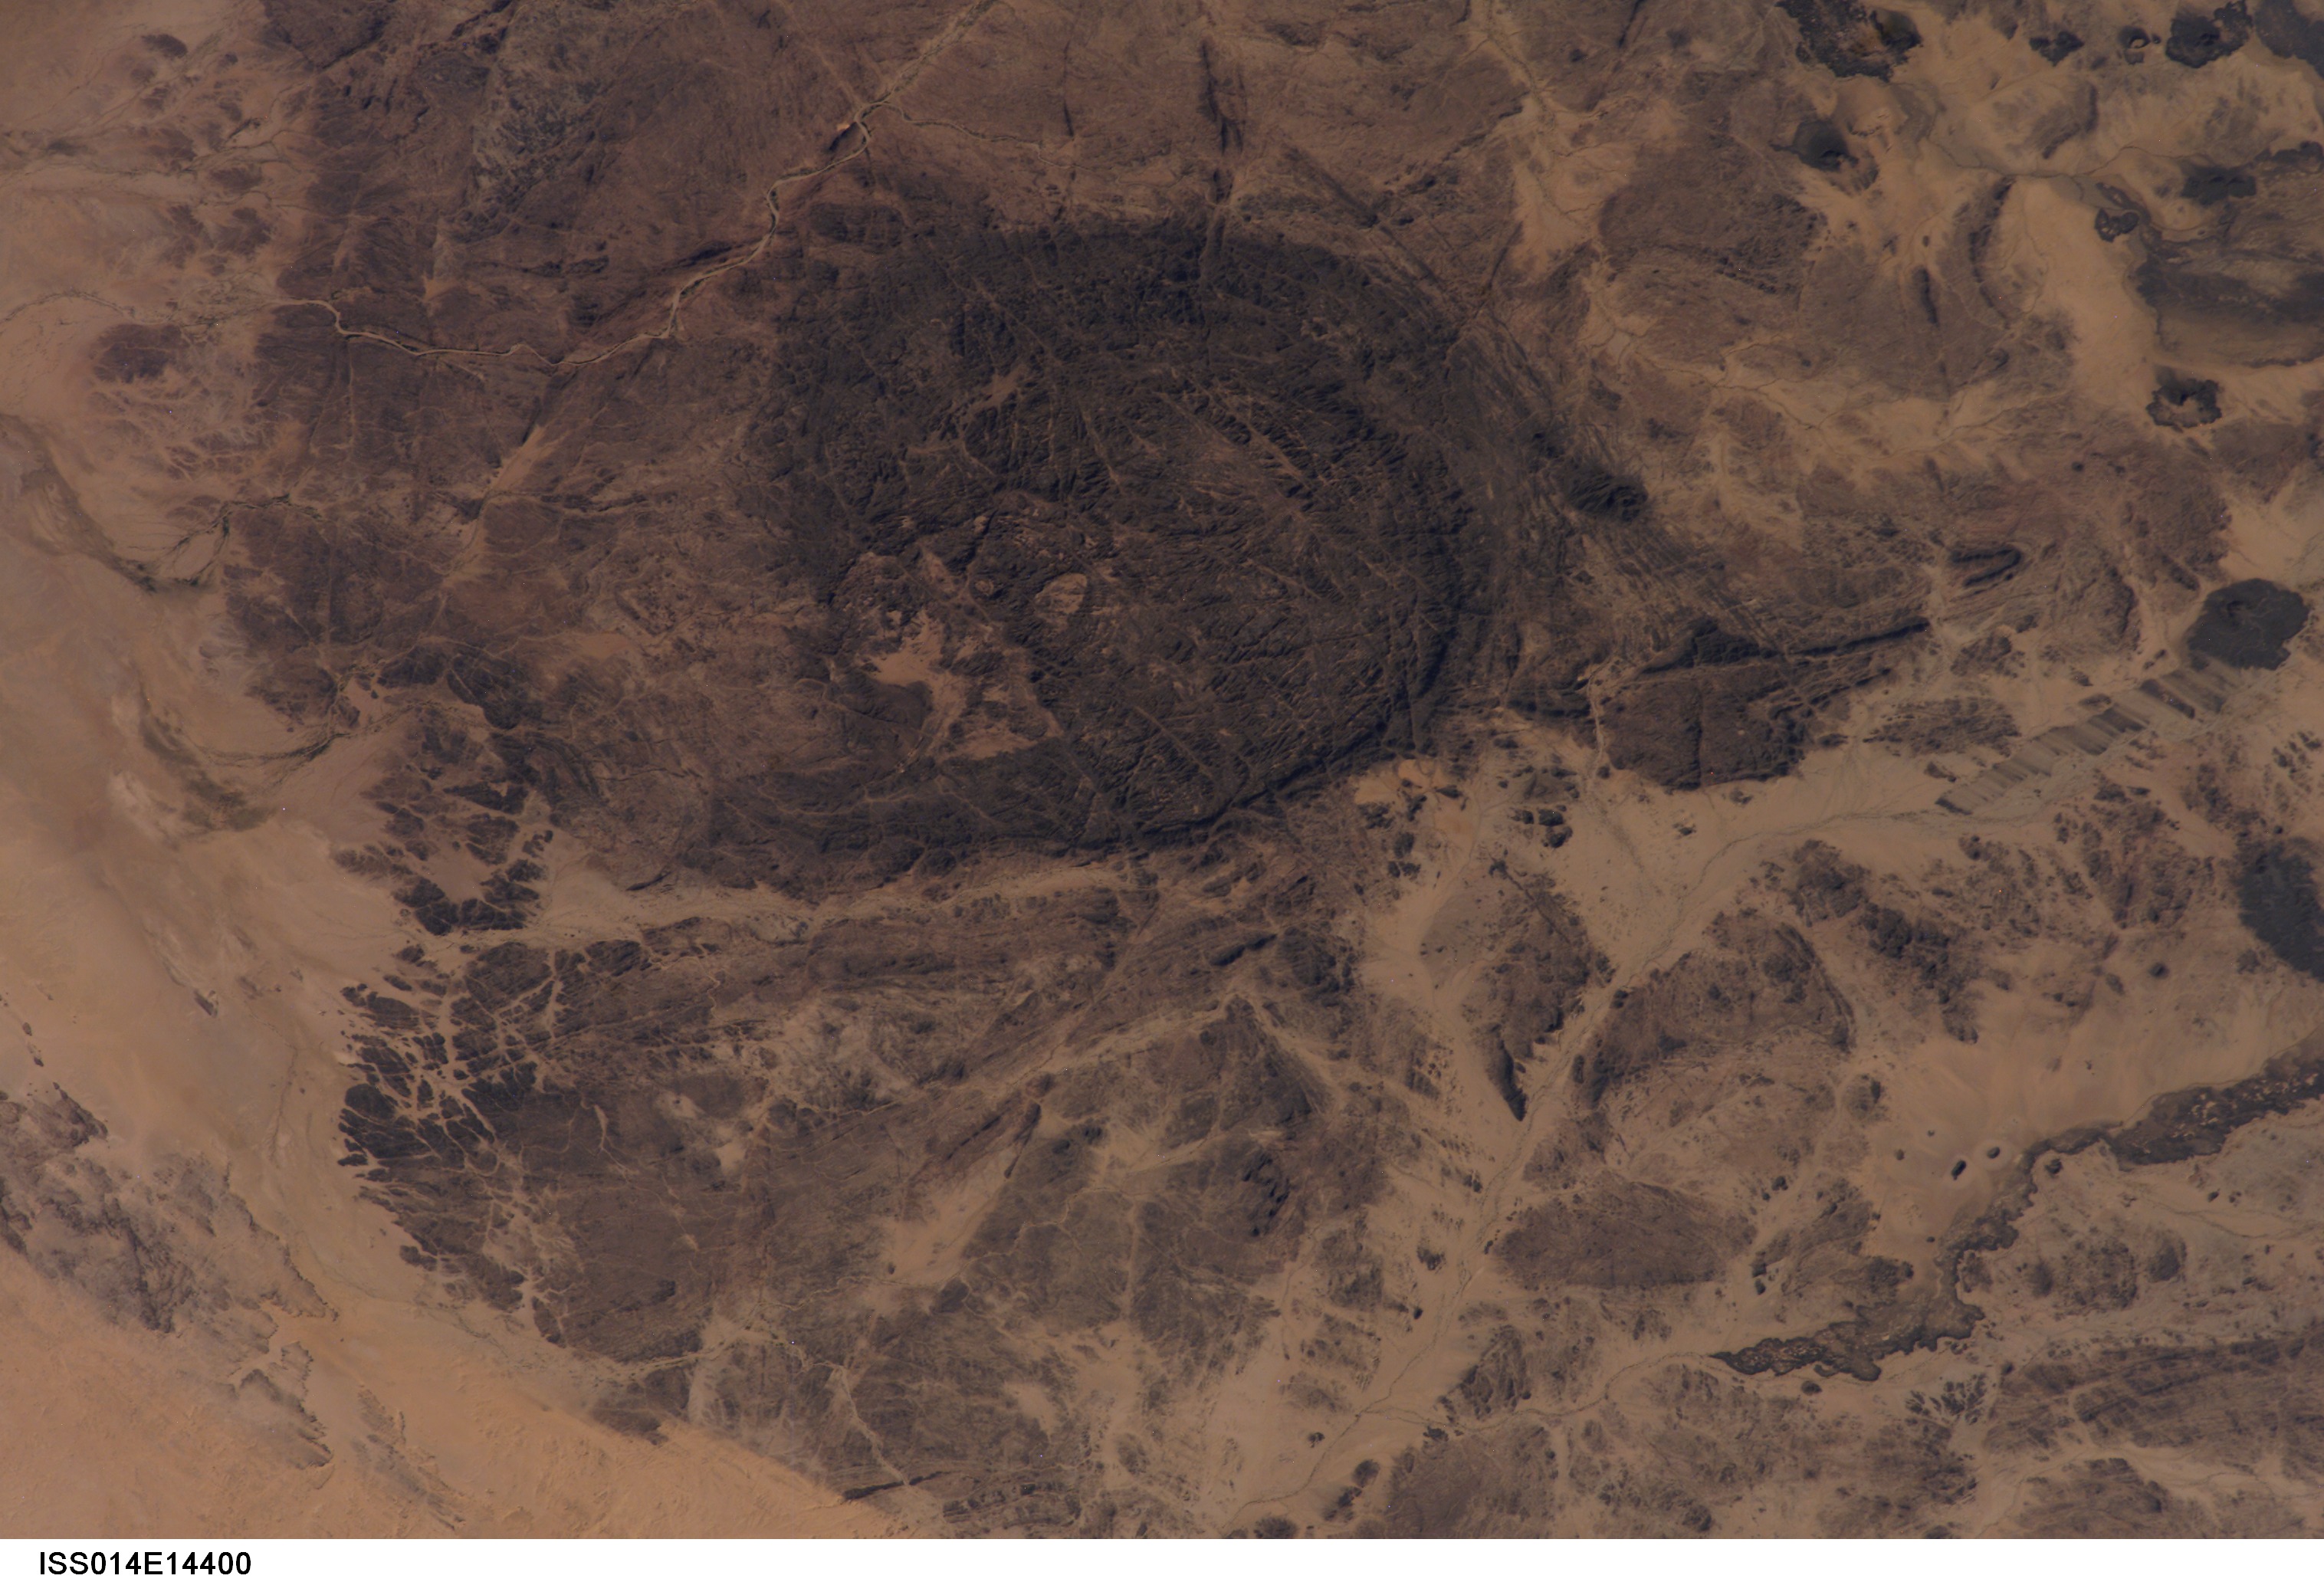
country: NIGER
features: MASSIF DE TAROUADJI
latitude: 17.0
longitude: 8.5
